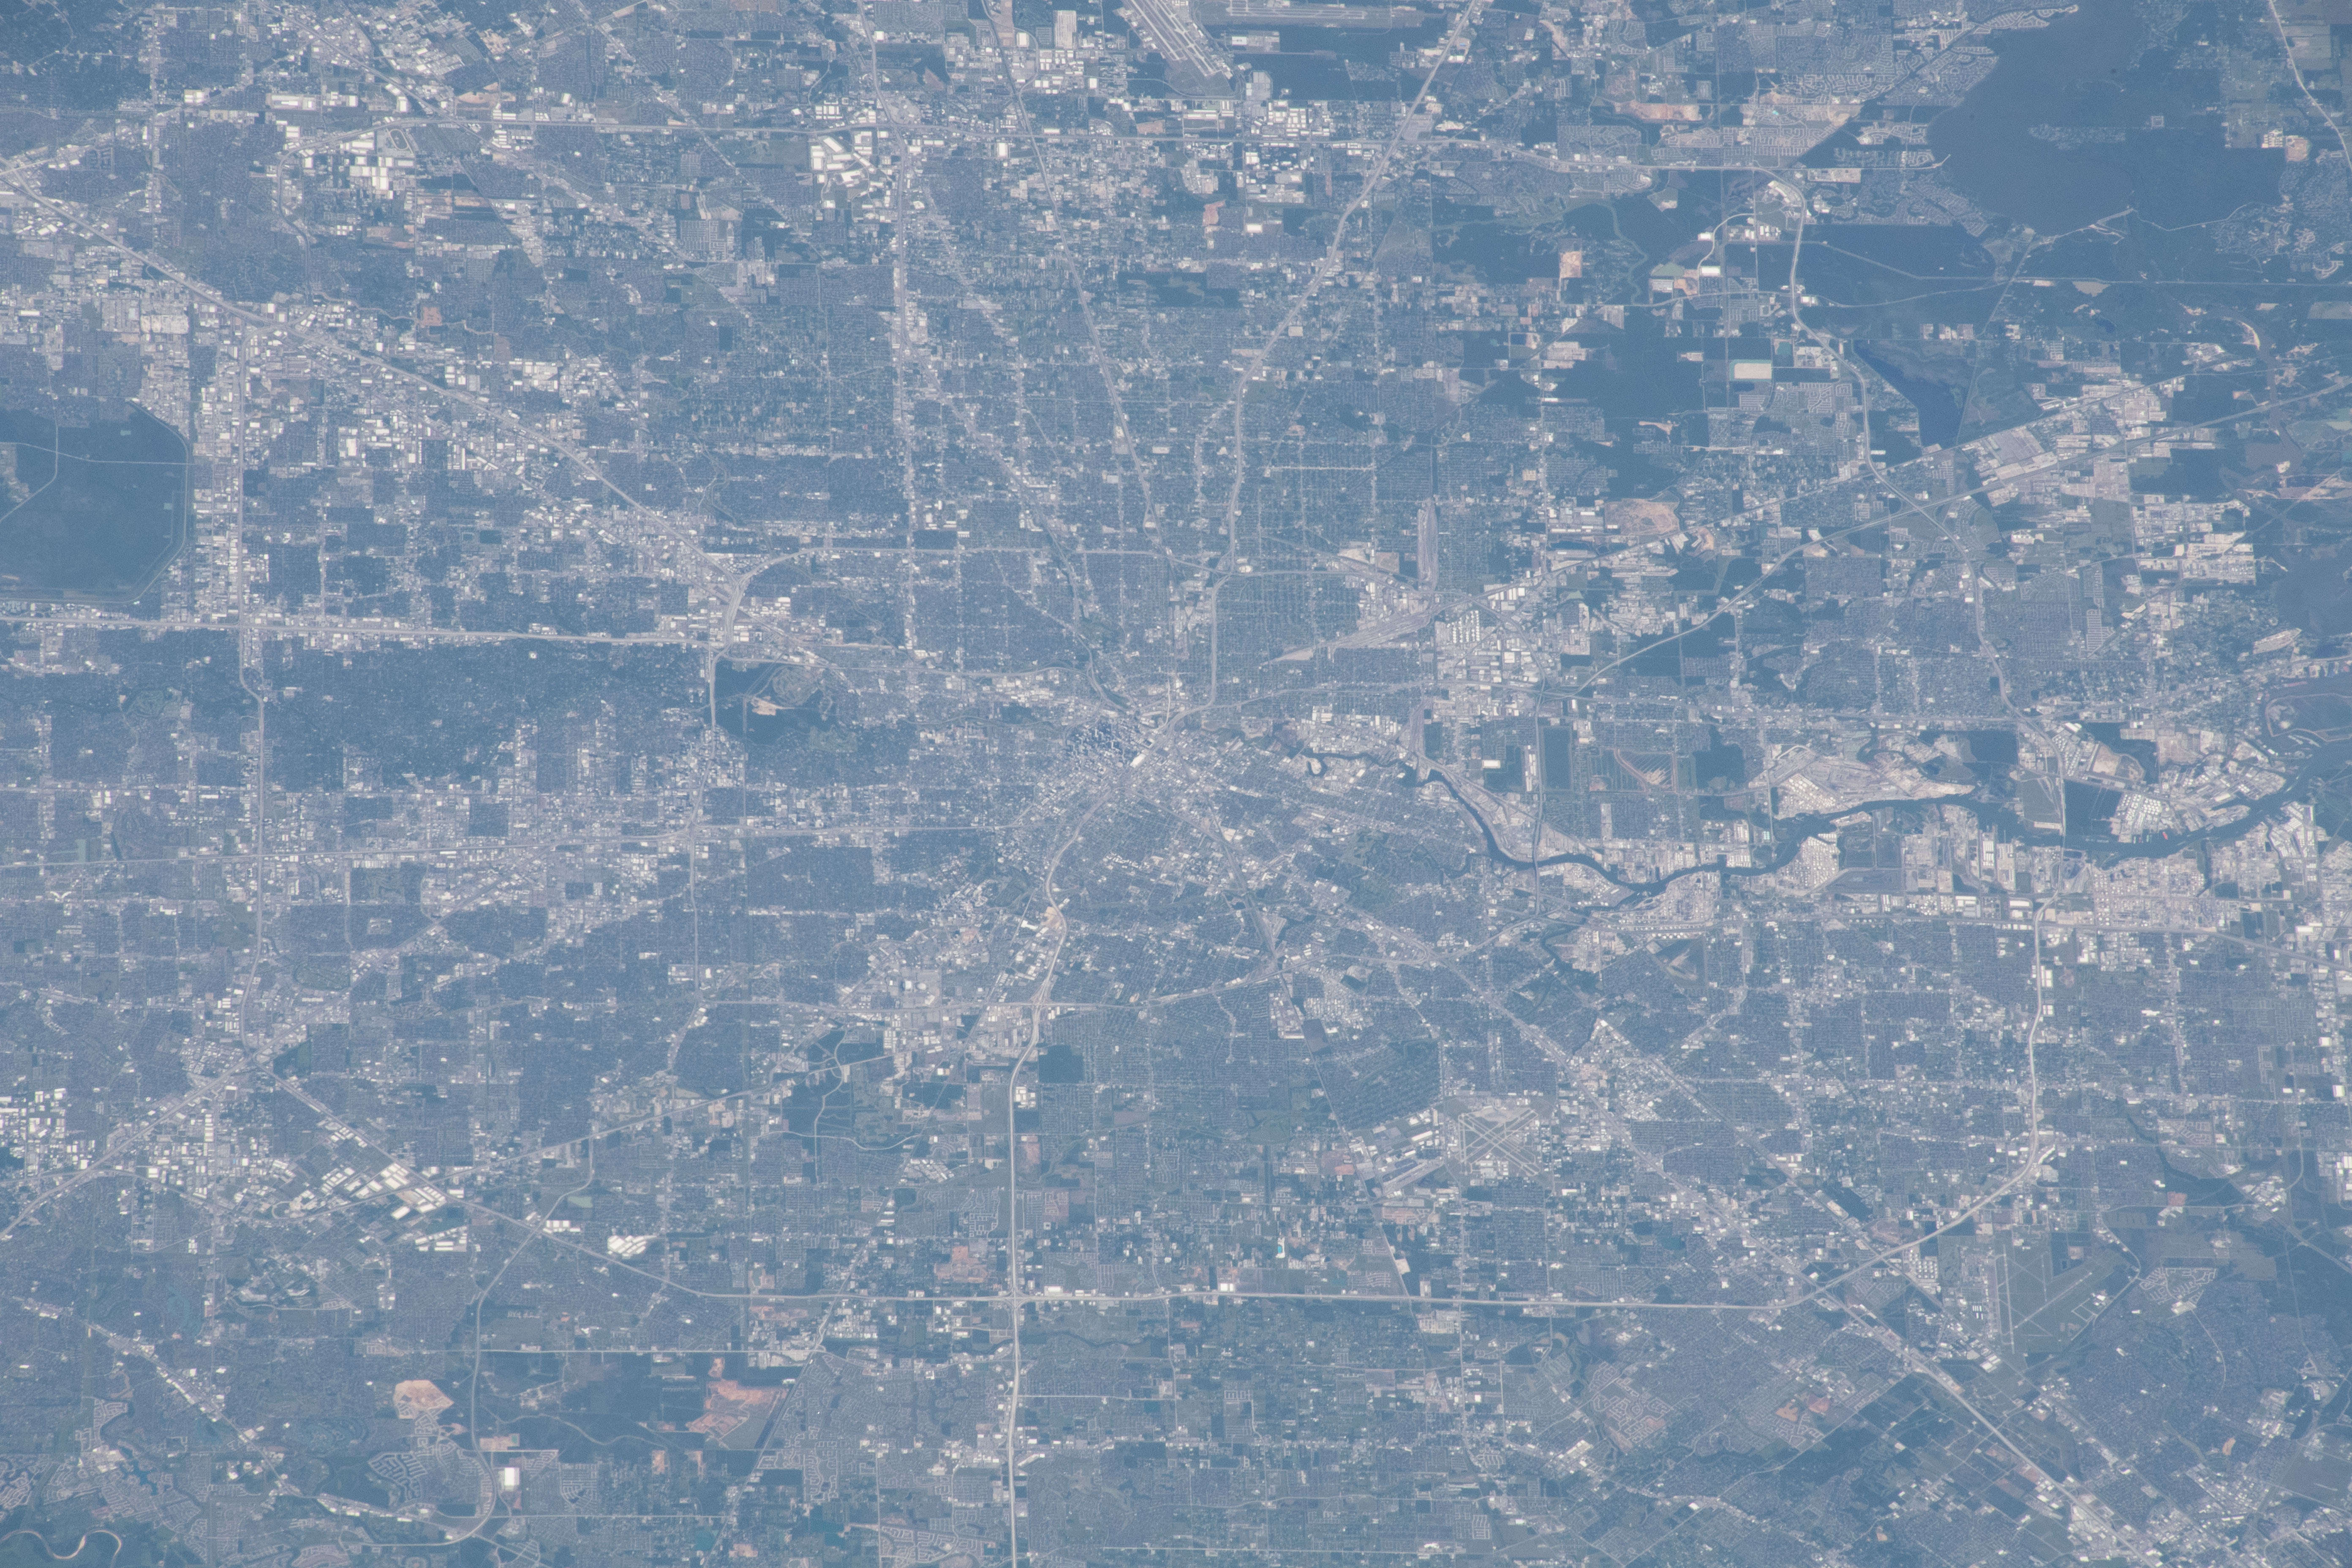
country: USA-TEXAS
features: HOUSTON, BUFFALO BAYOU
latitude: 29.8
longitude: -95.3
